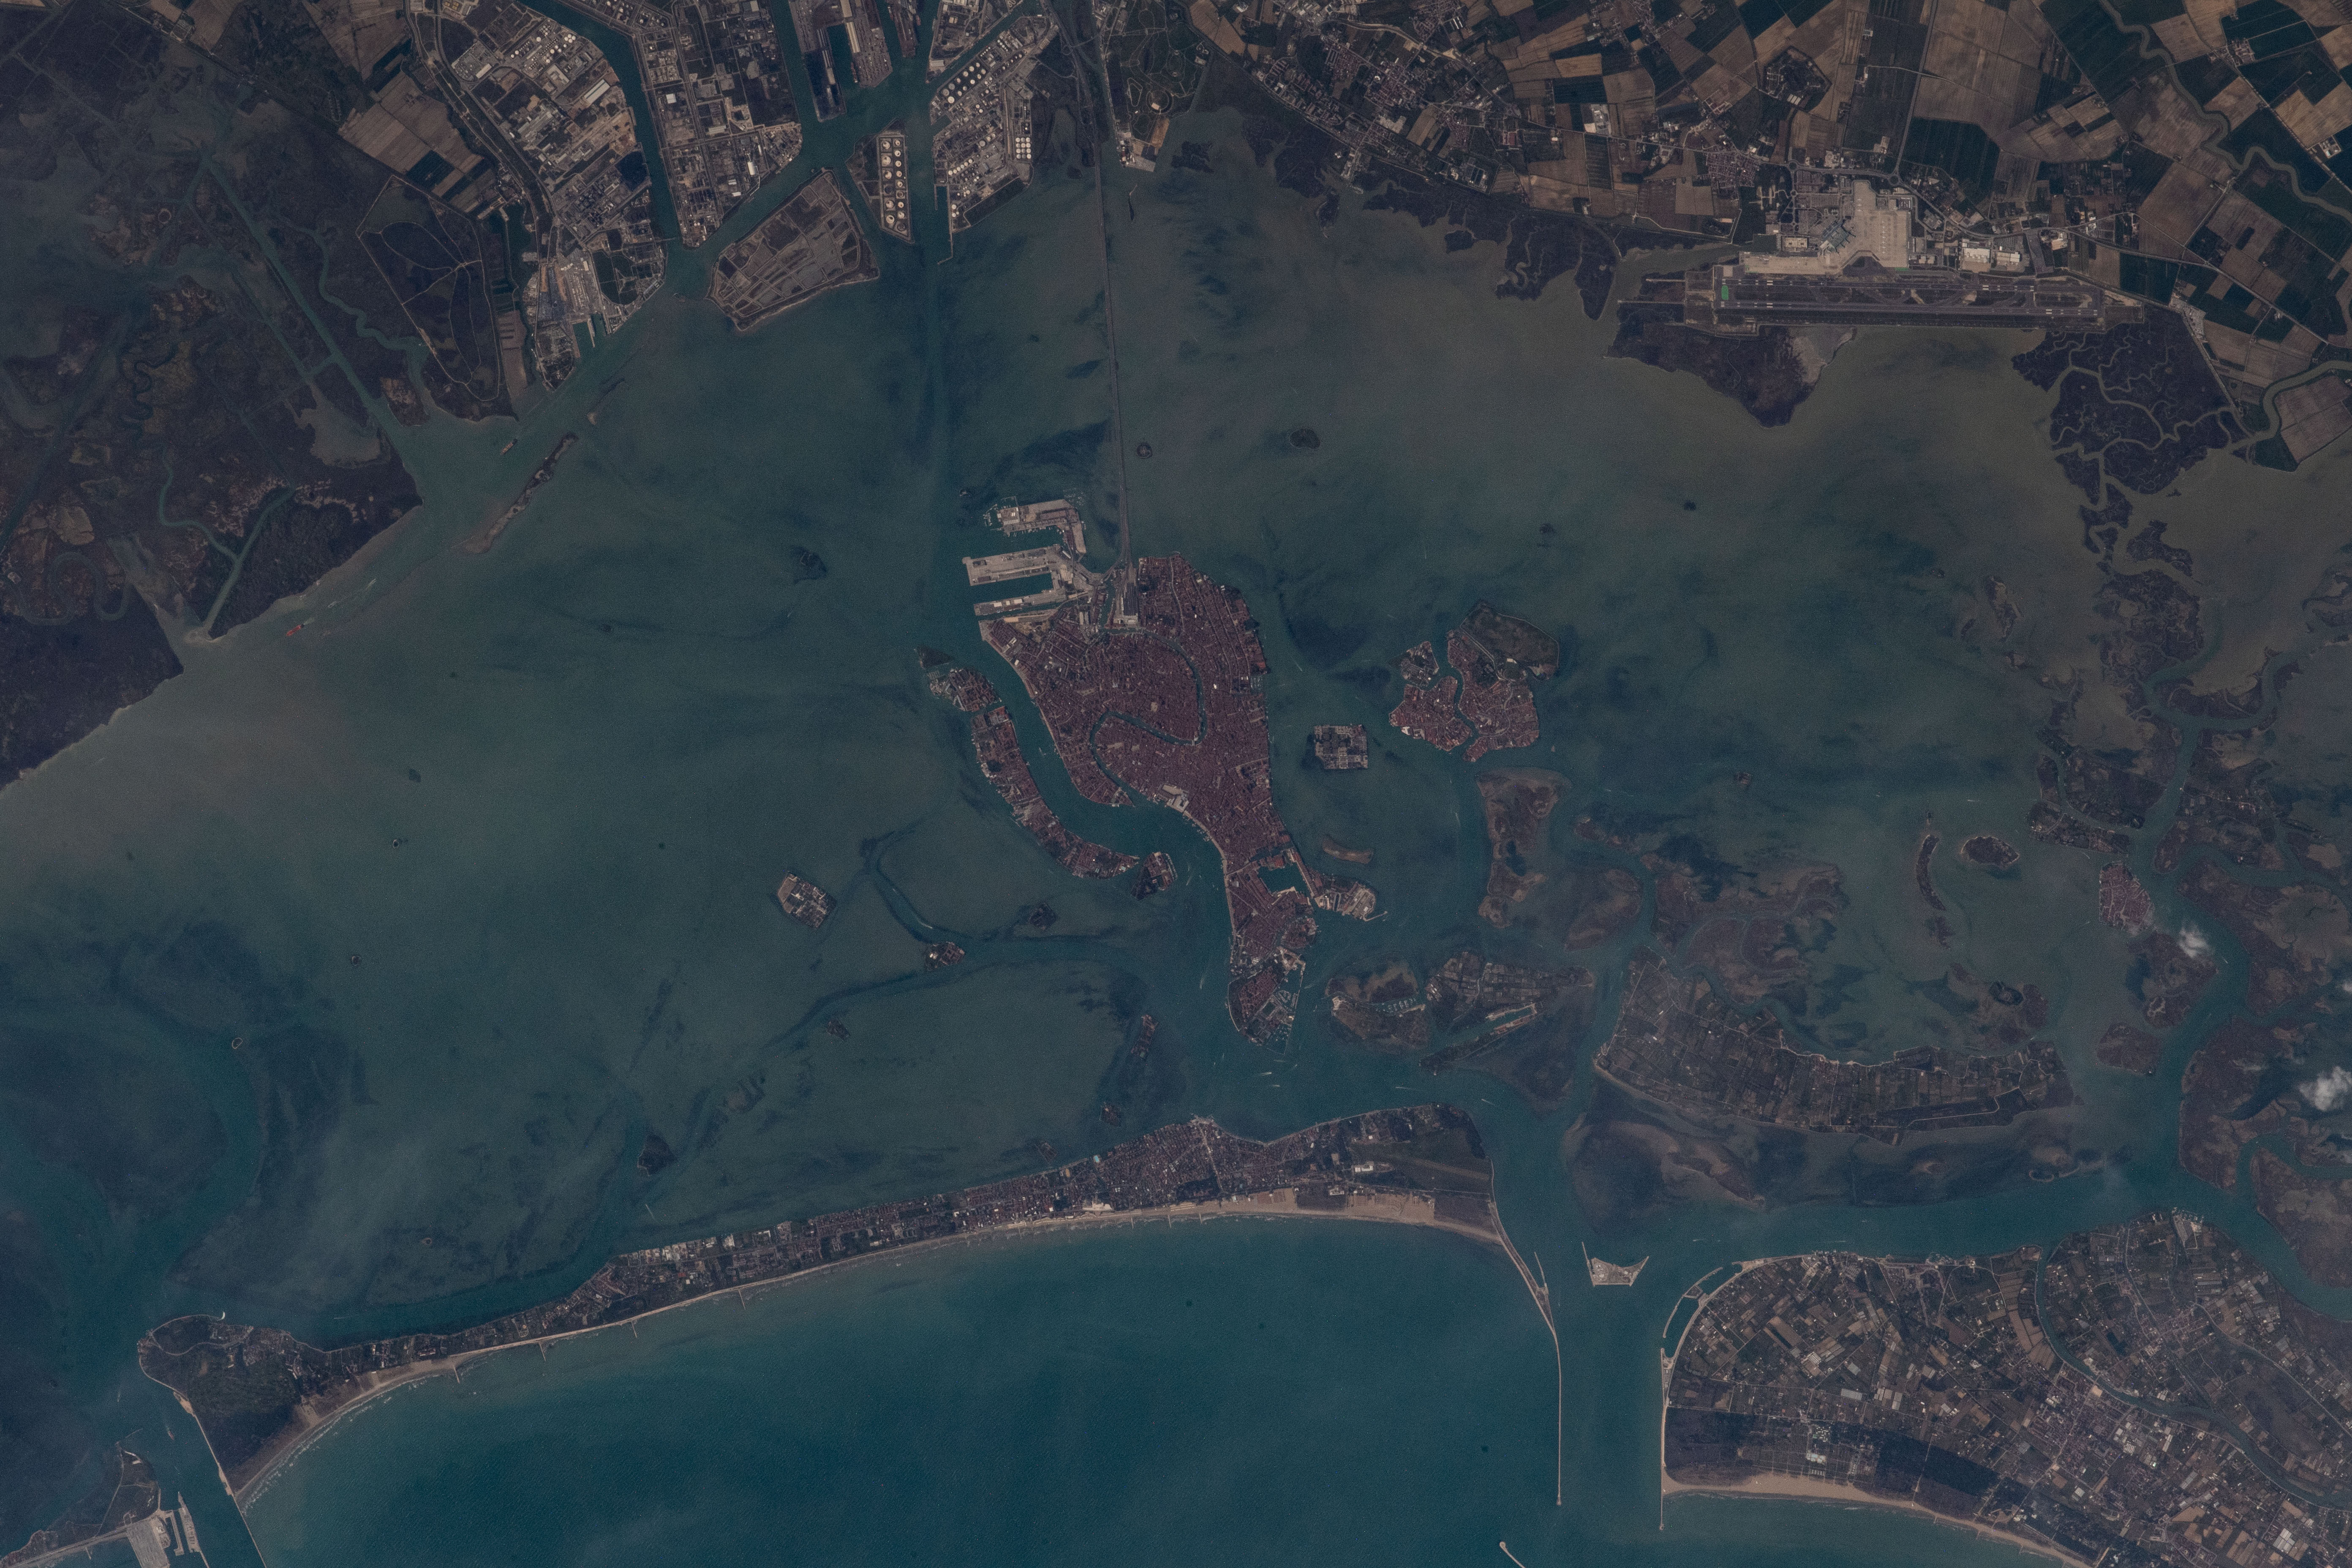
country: ITALY
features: CANAL, AGRICULTURE, VENICE, ISLAND, LAGOON, ADRIATIC SEA, LIDO
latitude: 45.4
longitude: 12.3
